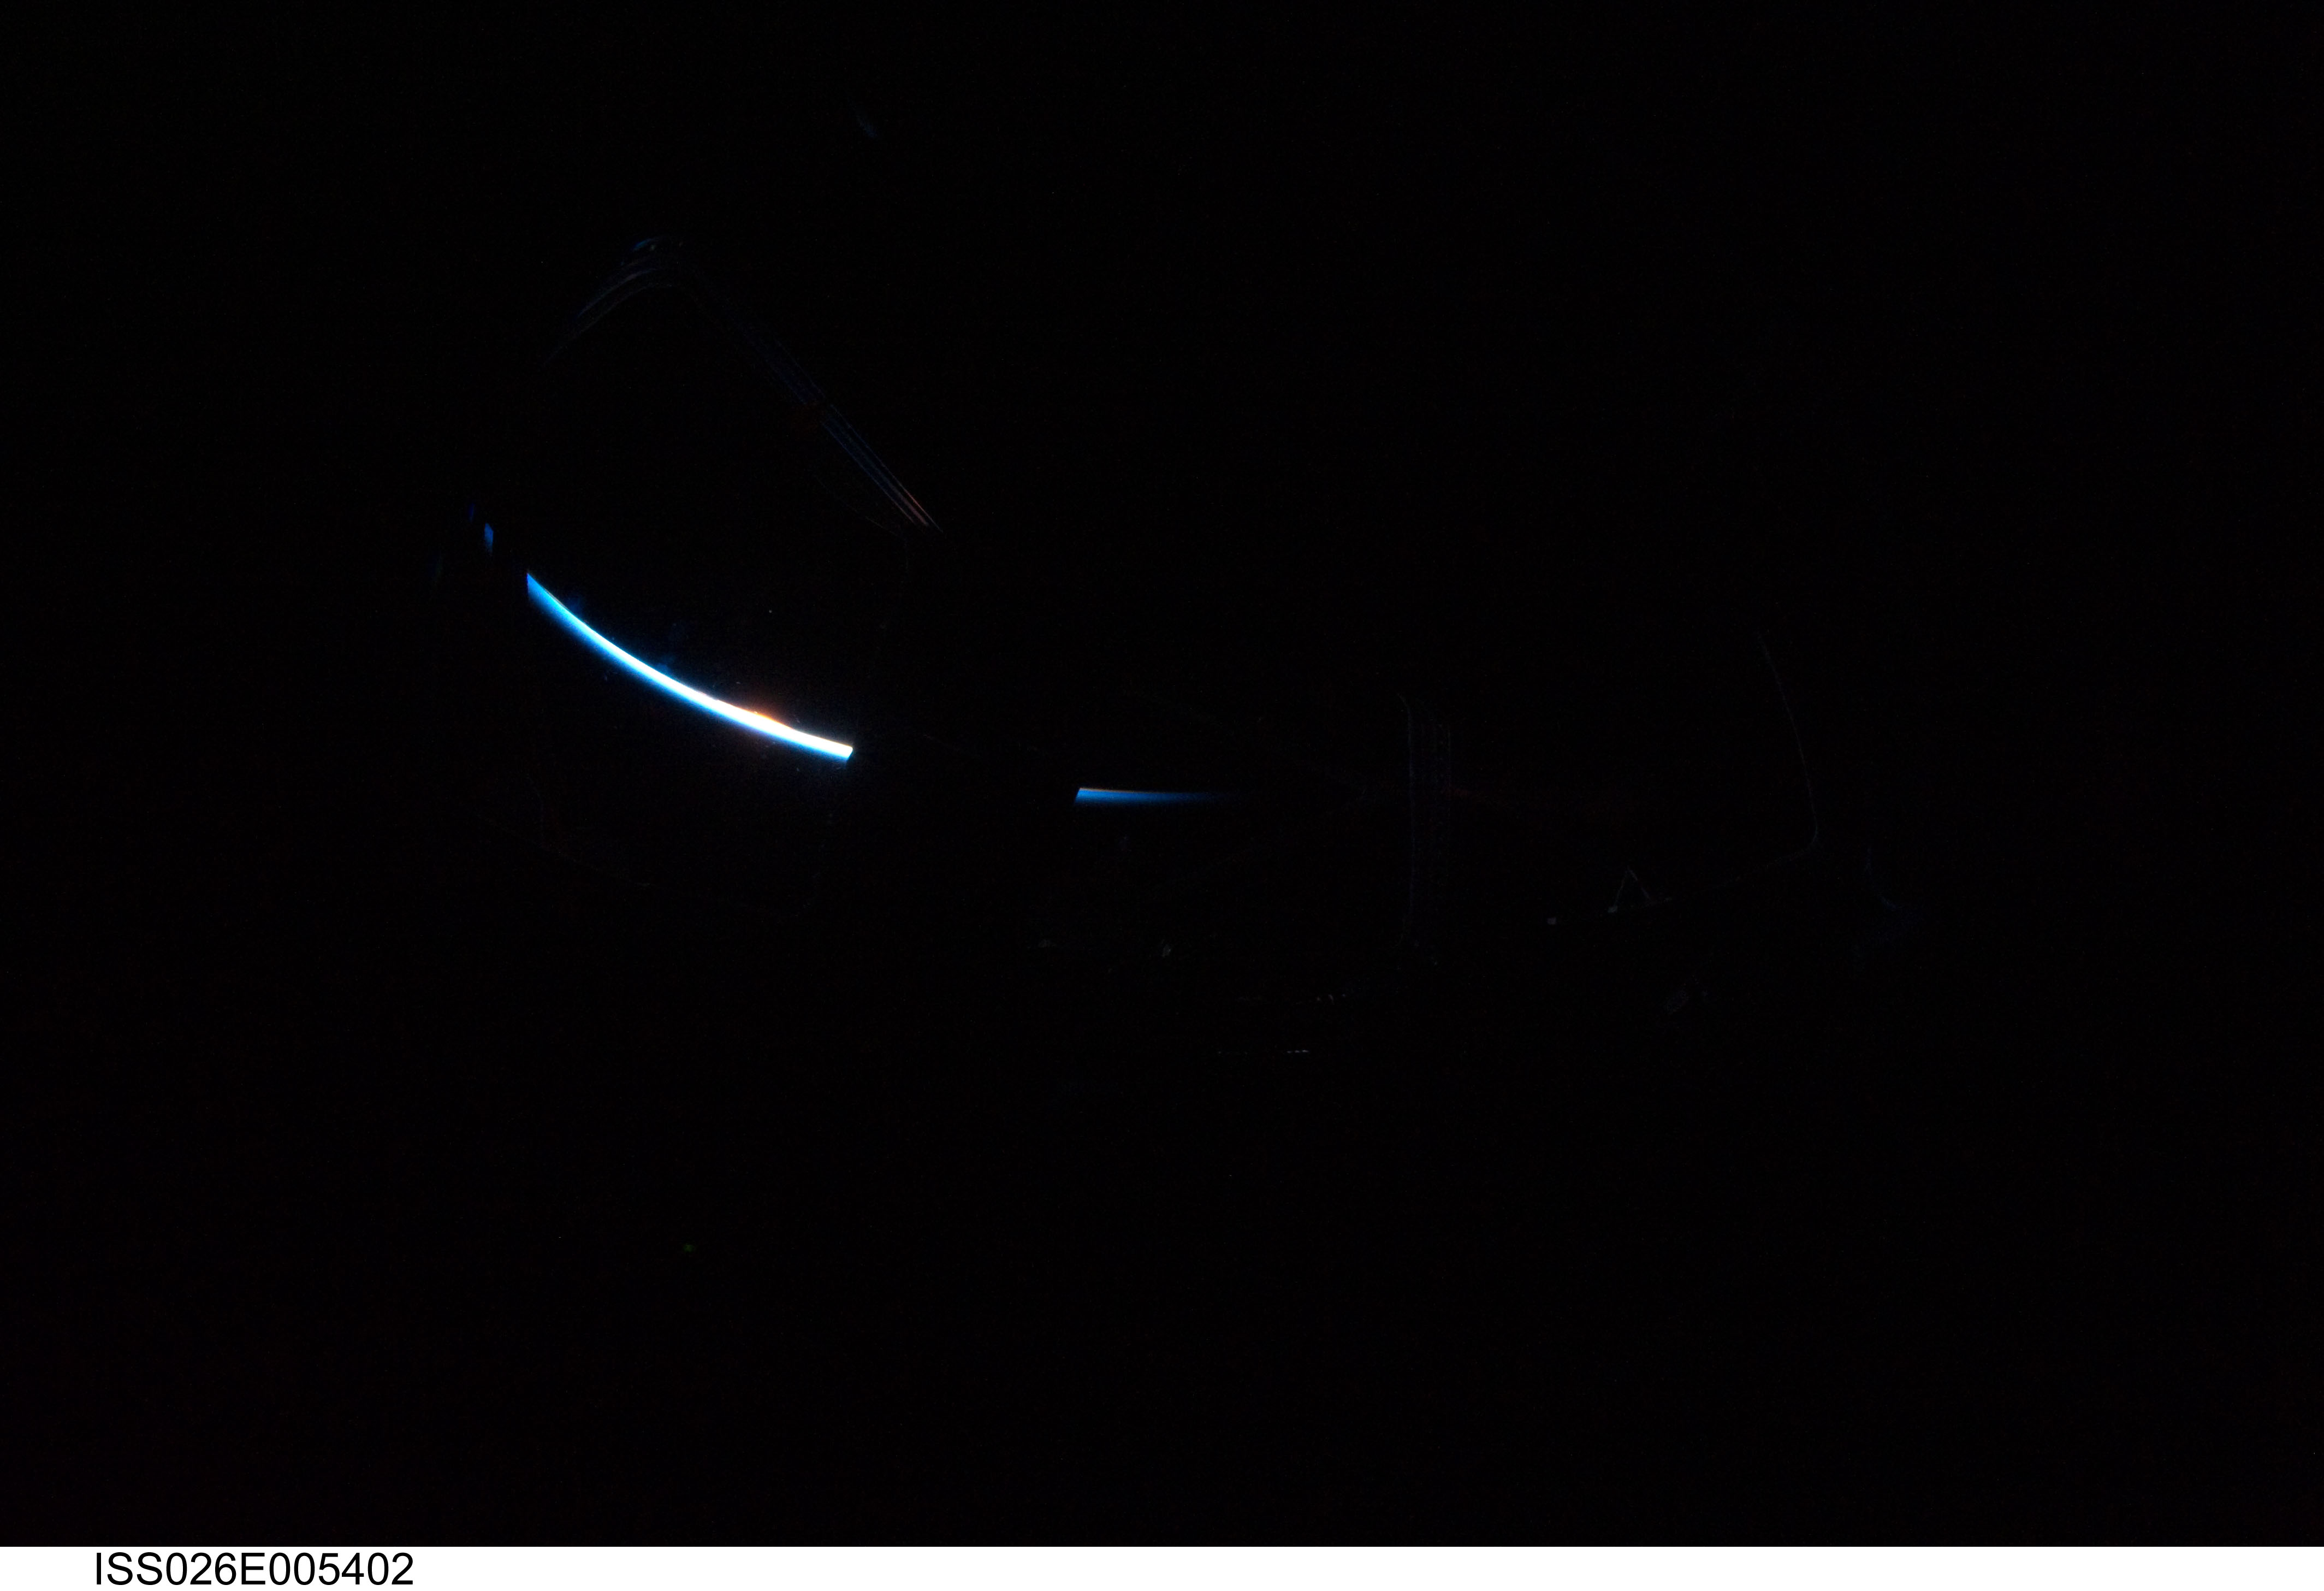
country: ASIA
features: CUPOLA VIEW, PAN-ATMOSPHERIC LIMB, DAWN
